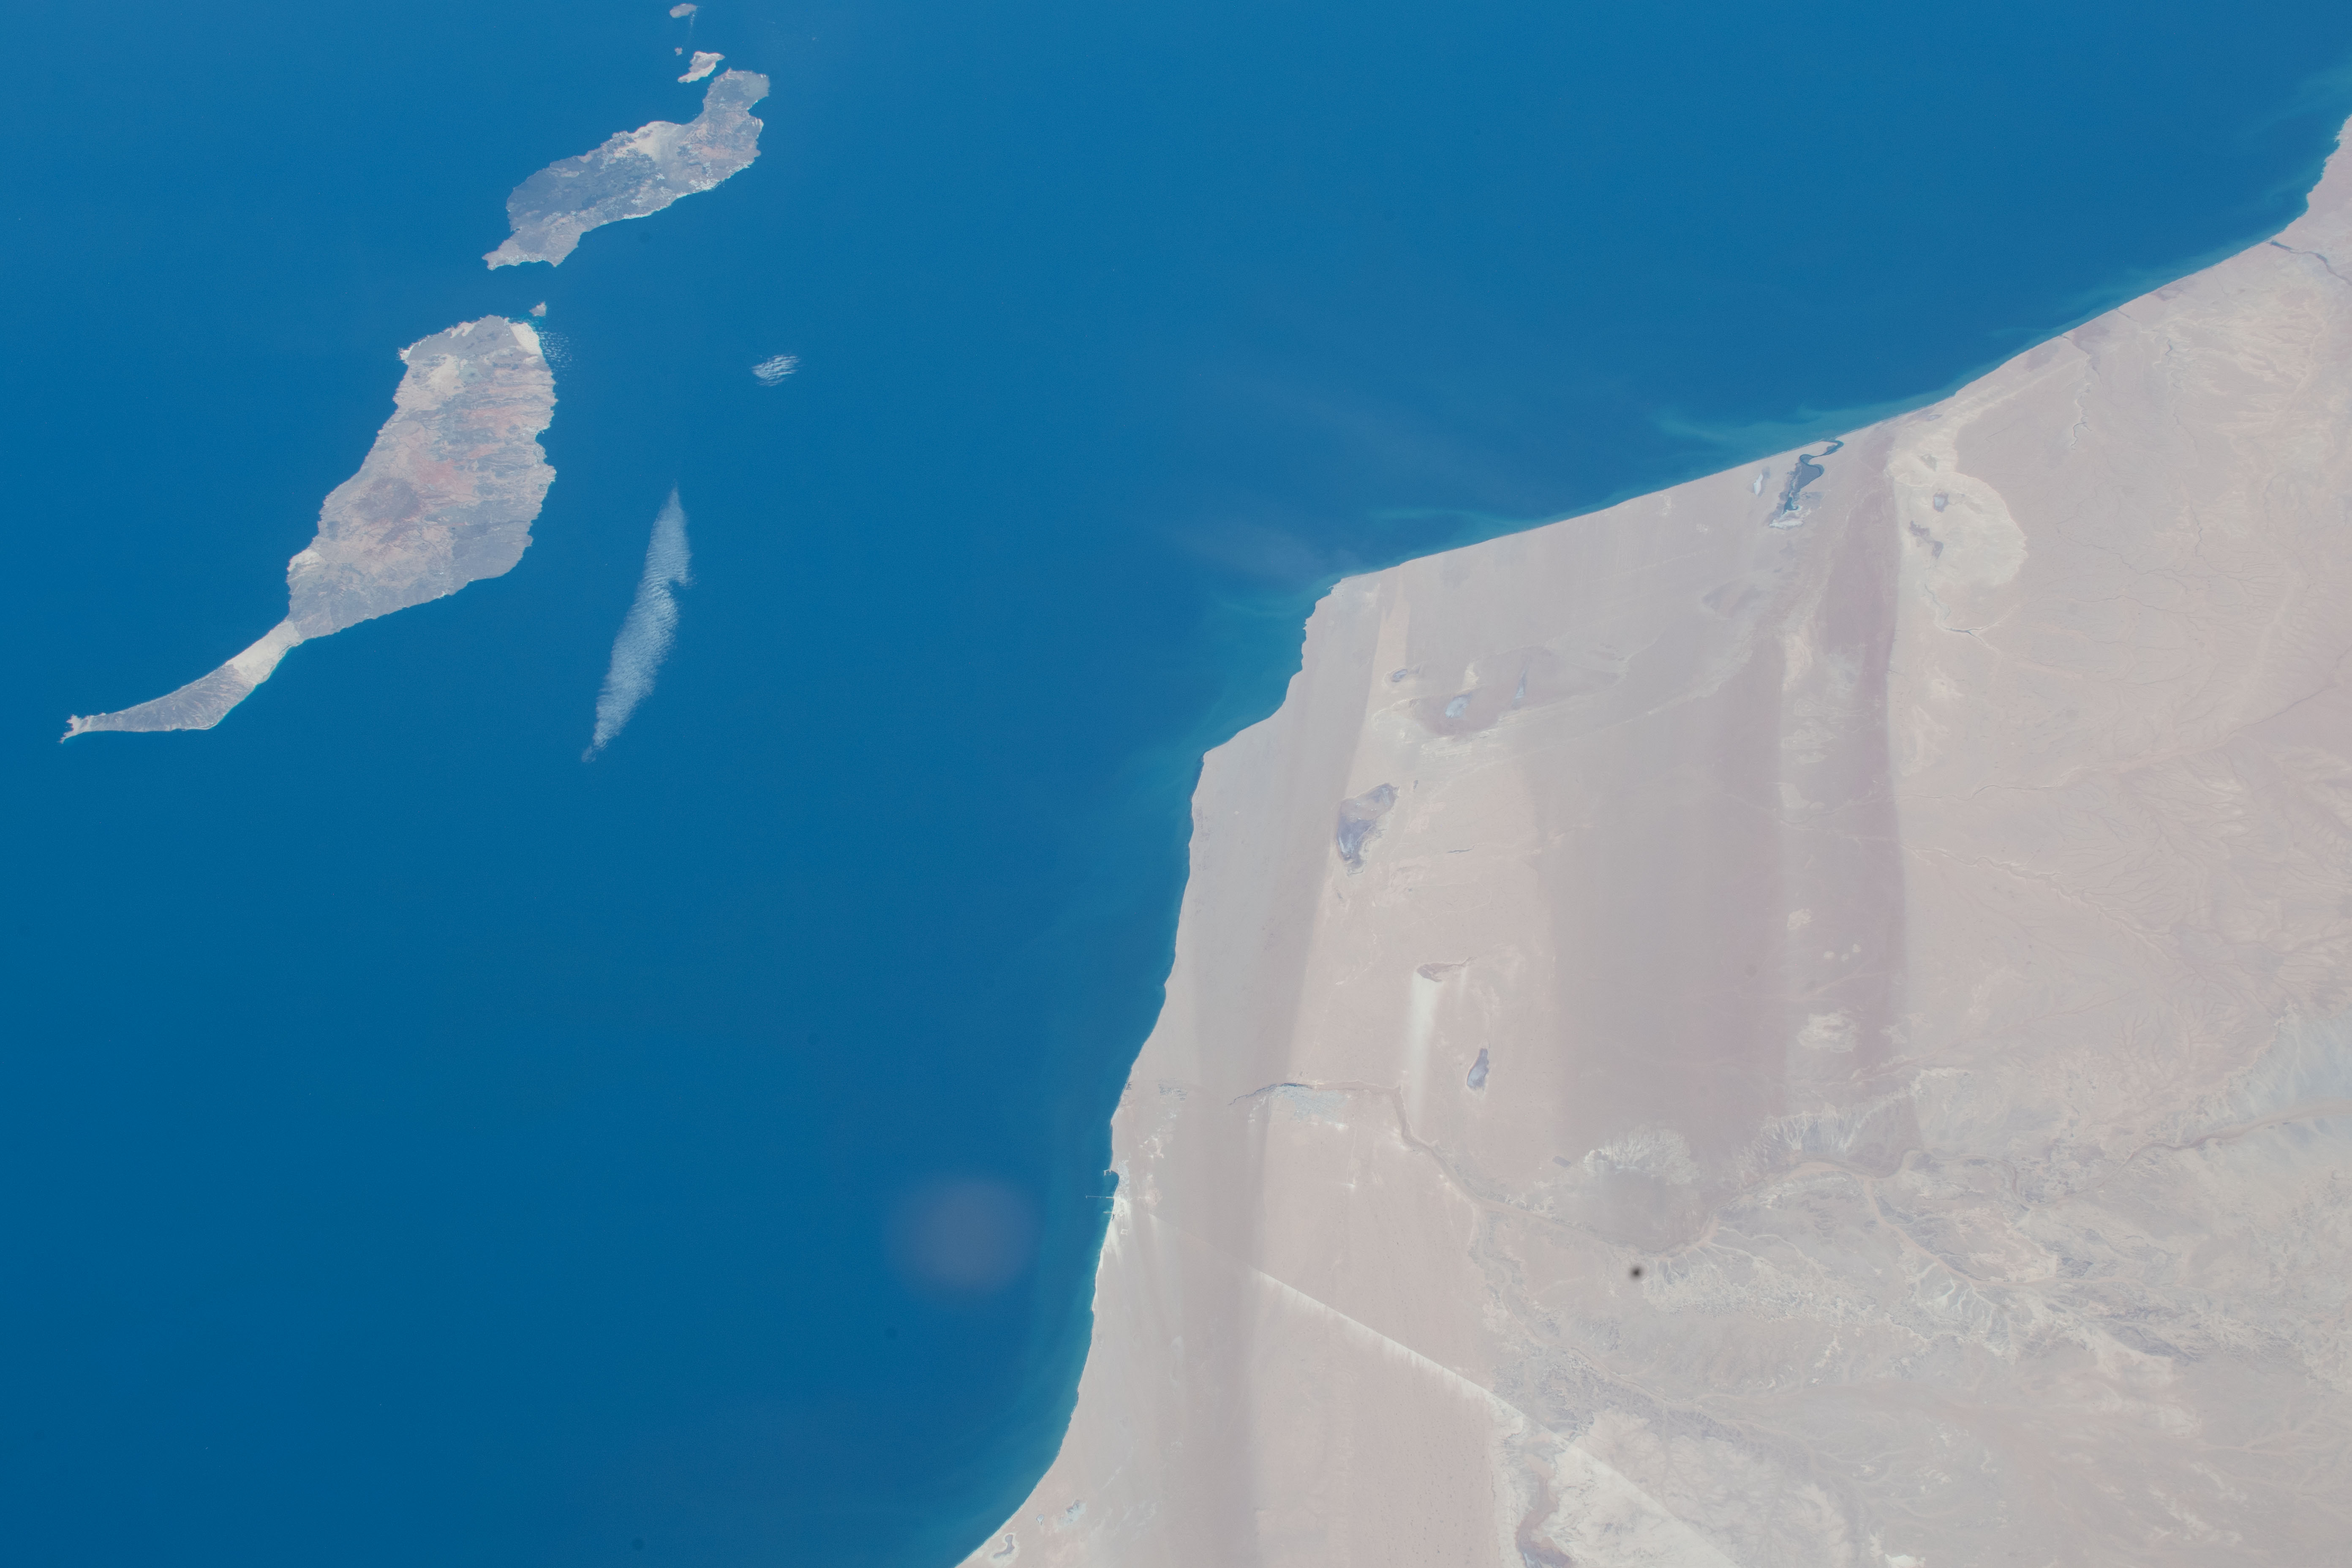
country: WESTERN SAHARA
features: WESTERN SAHARA
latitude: 27.5
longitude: -13.0
